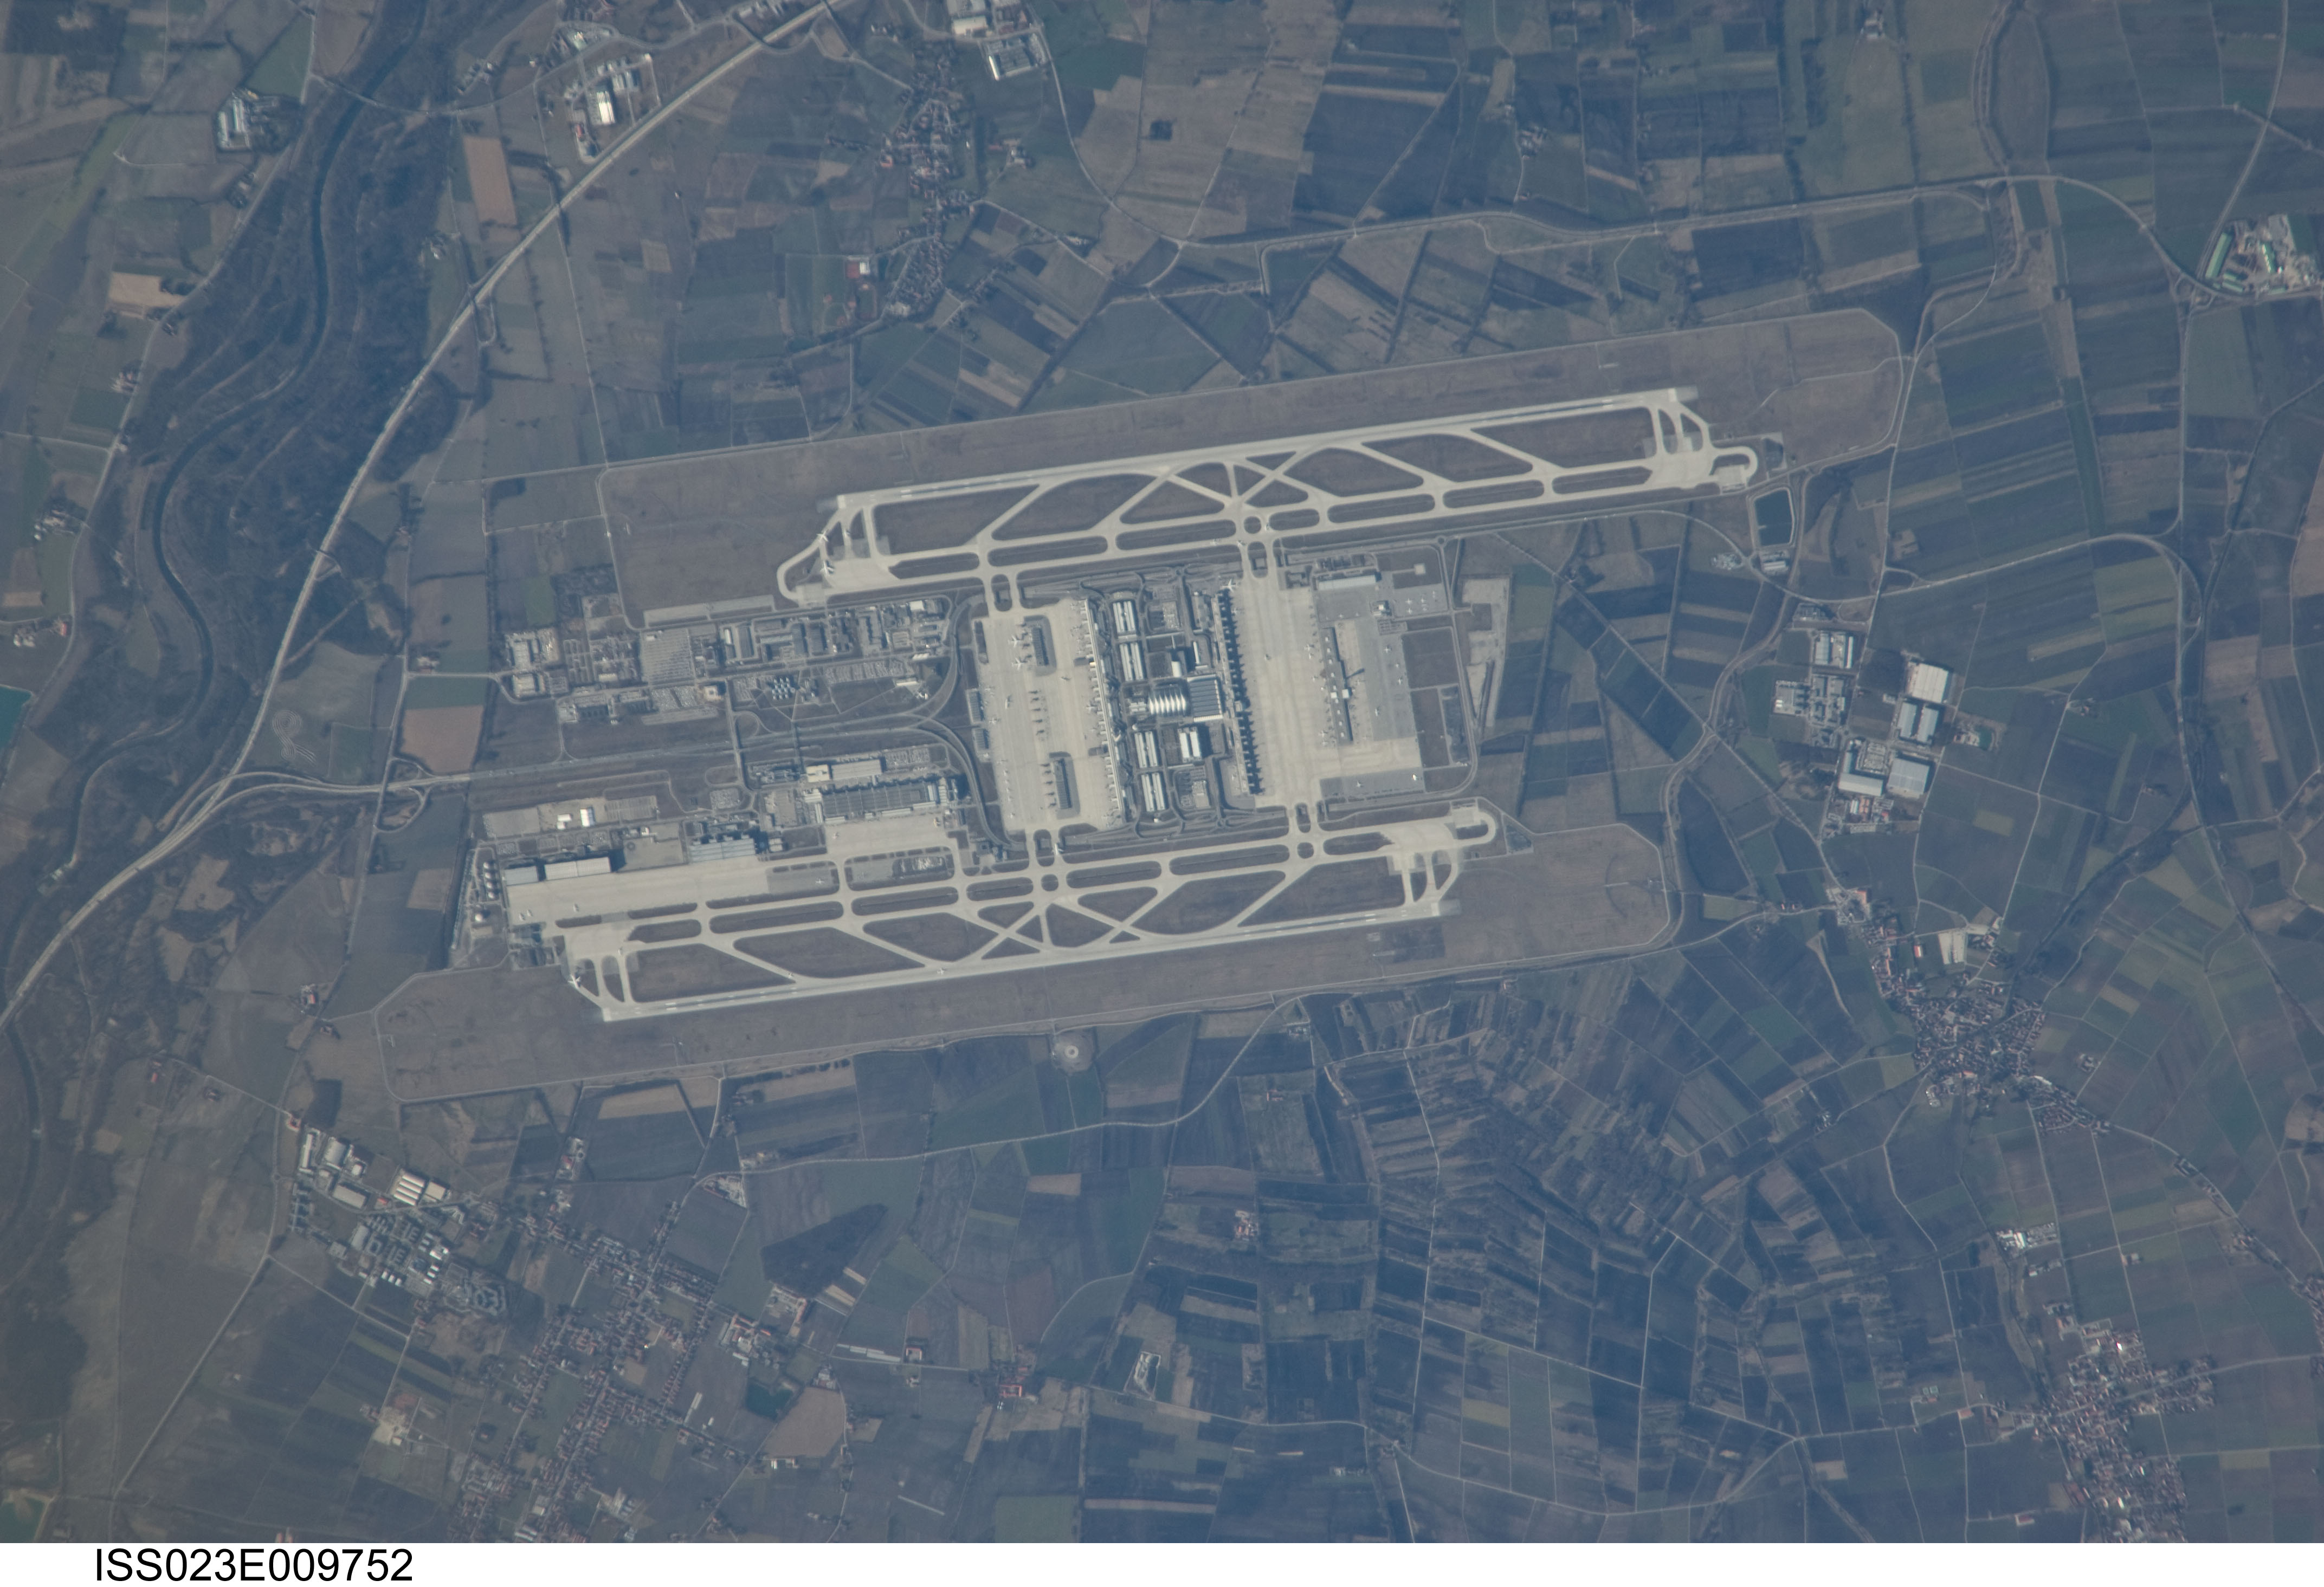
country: GERMANY
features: MUNICH AIRPORT, ISAR R., AGR.
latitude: 48.4
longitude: 11.8
